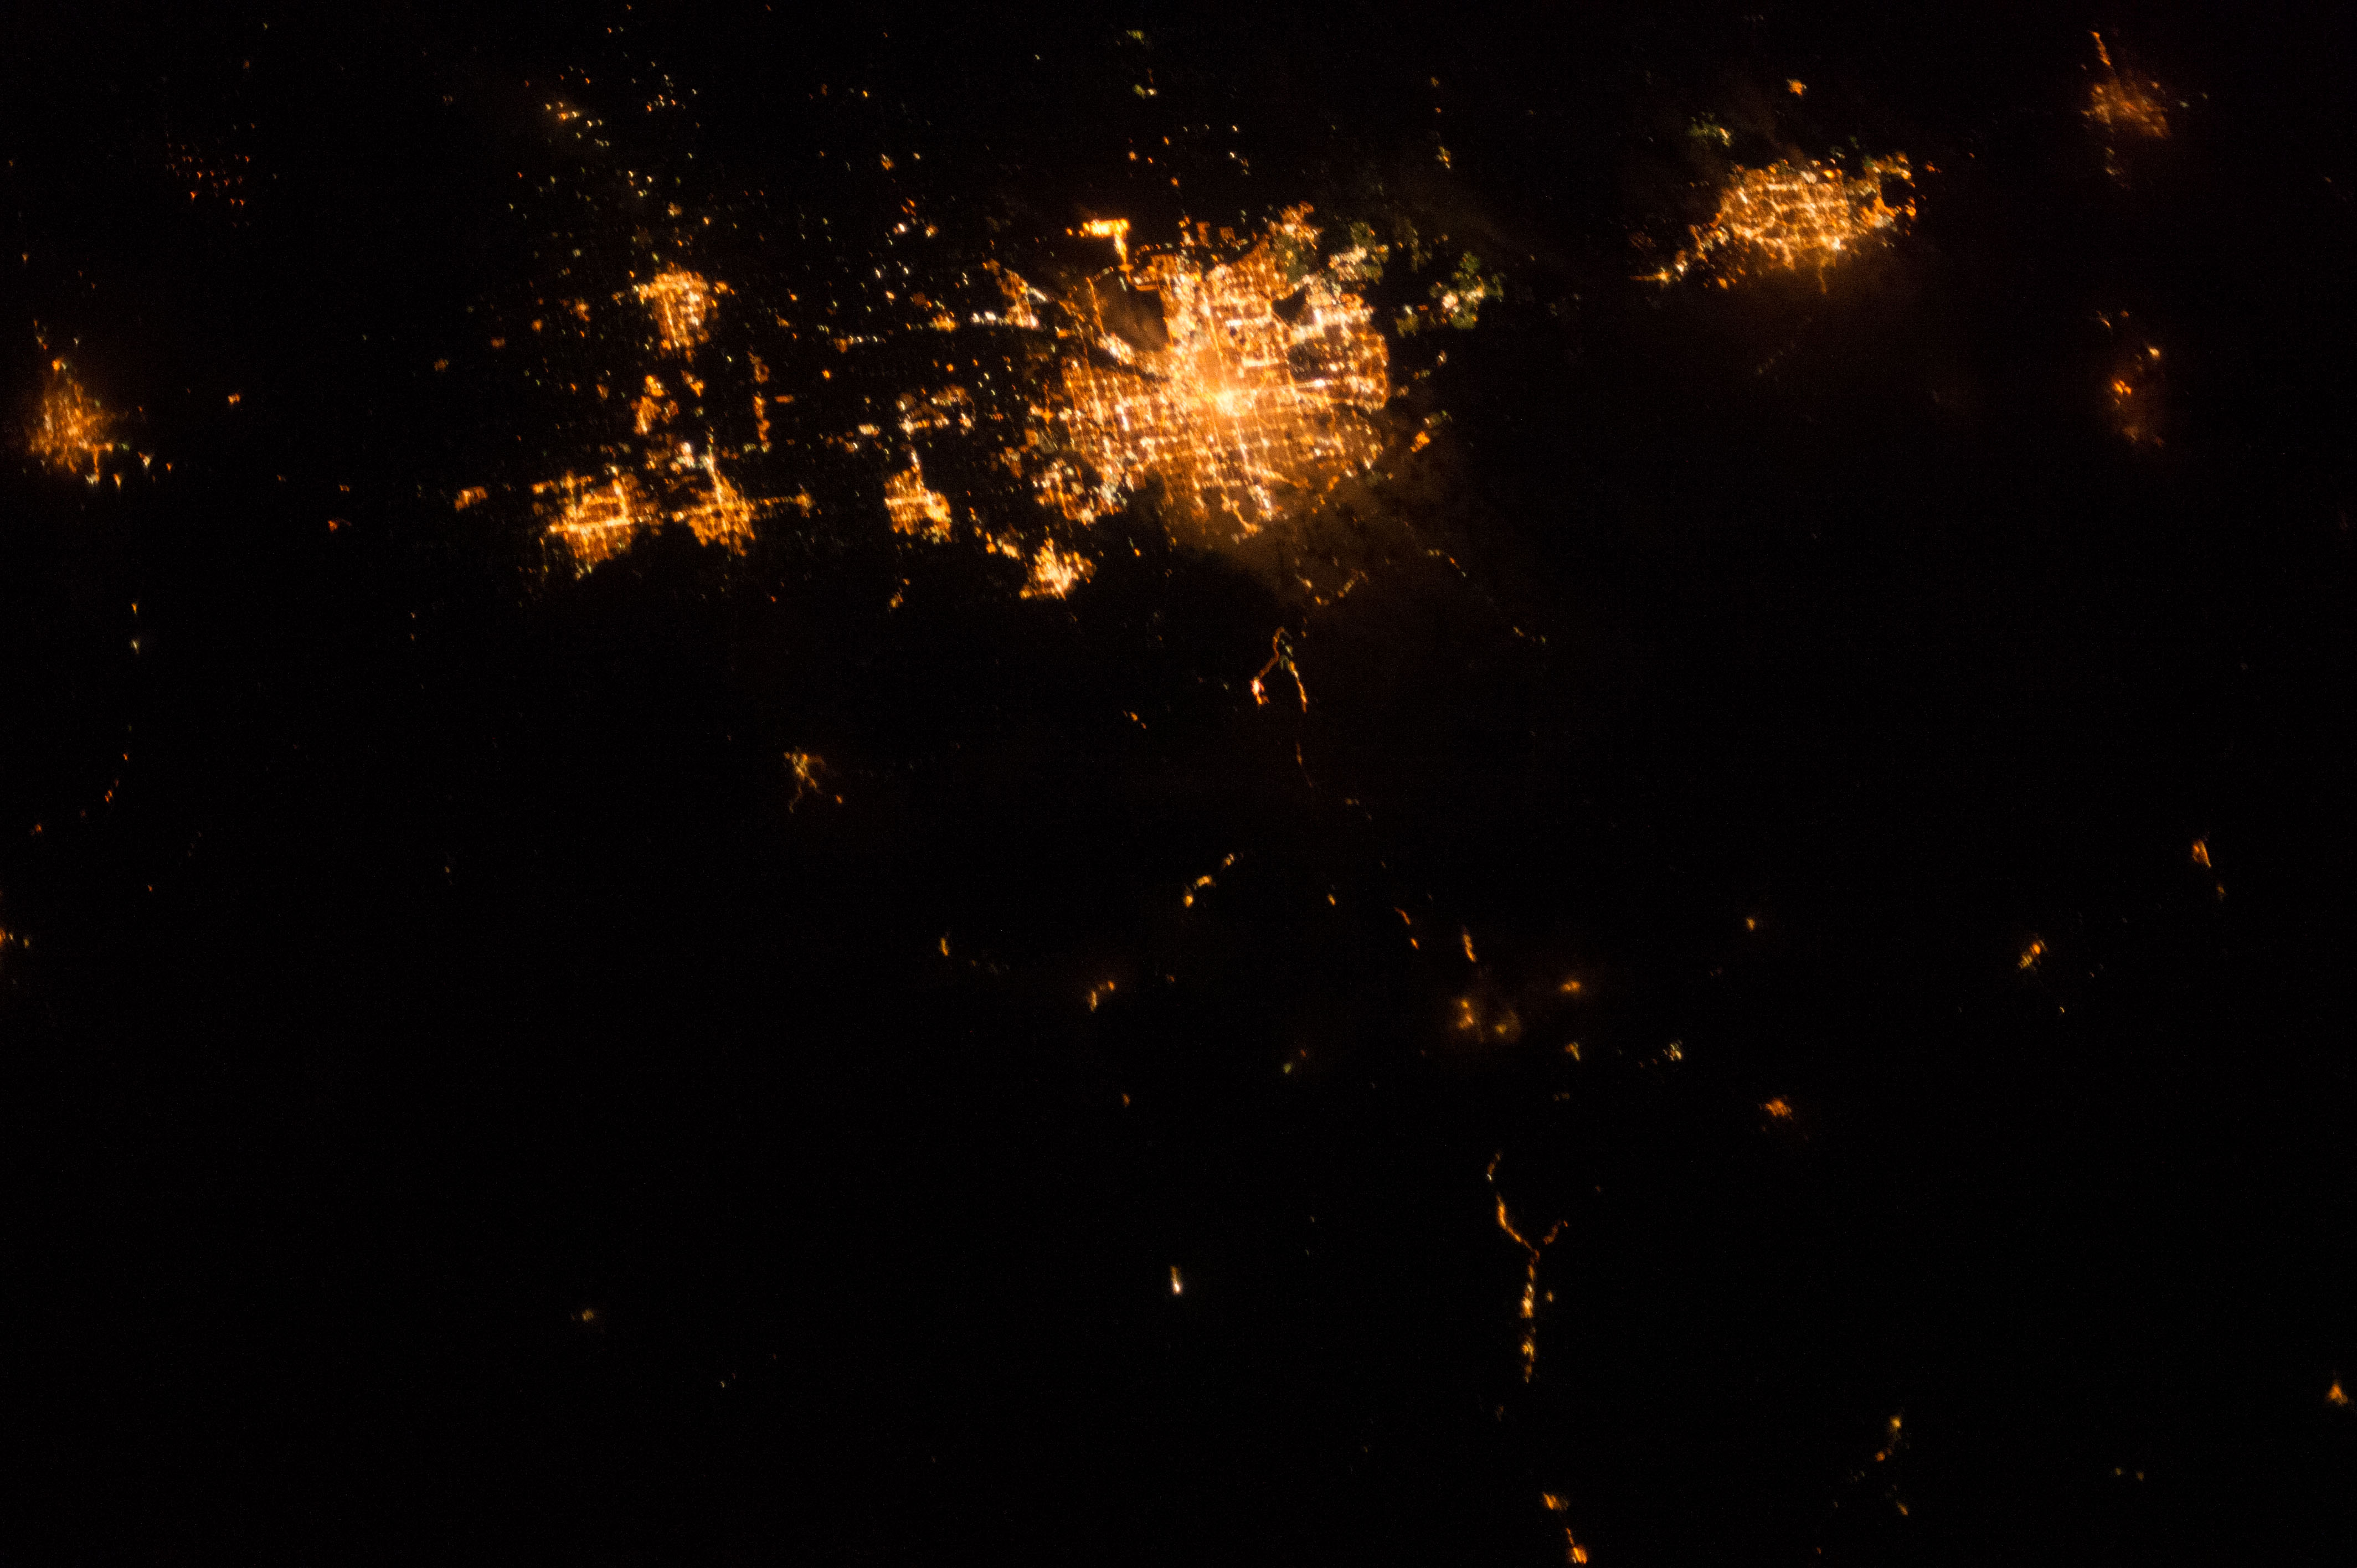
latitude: 39.7
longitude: -104.9
